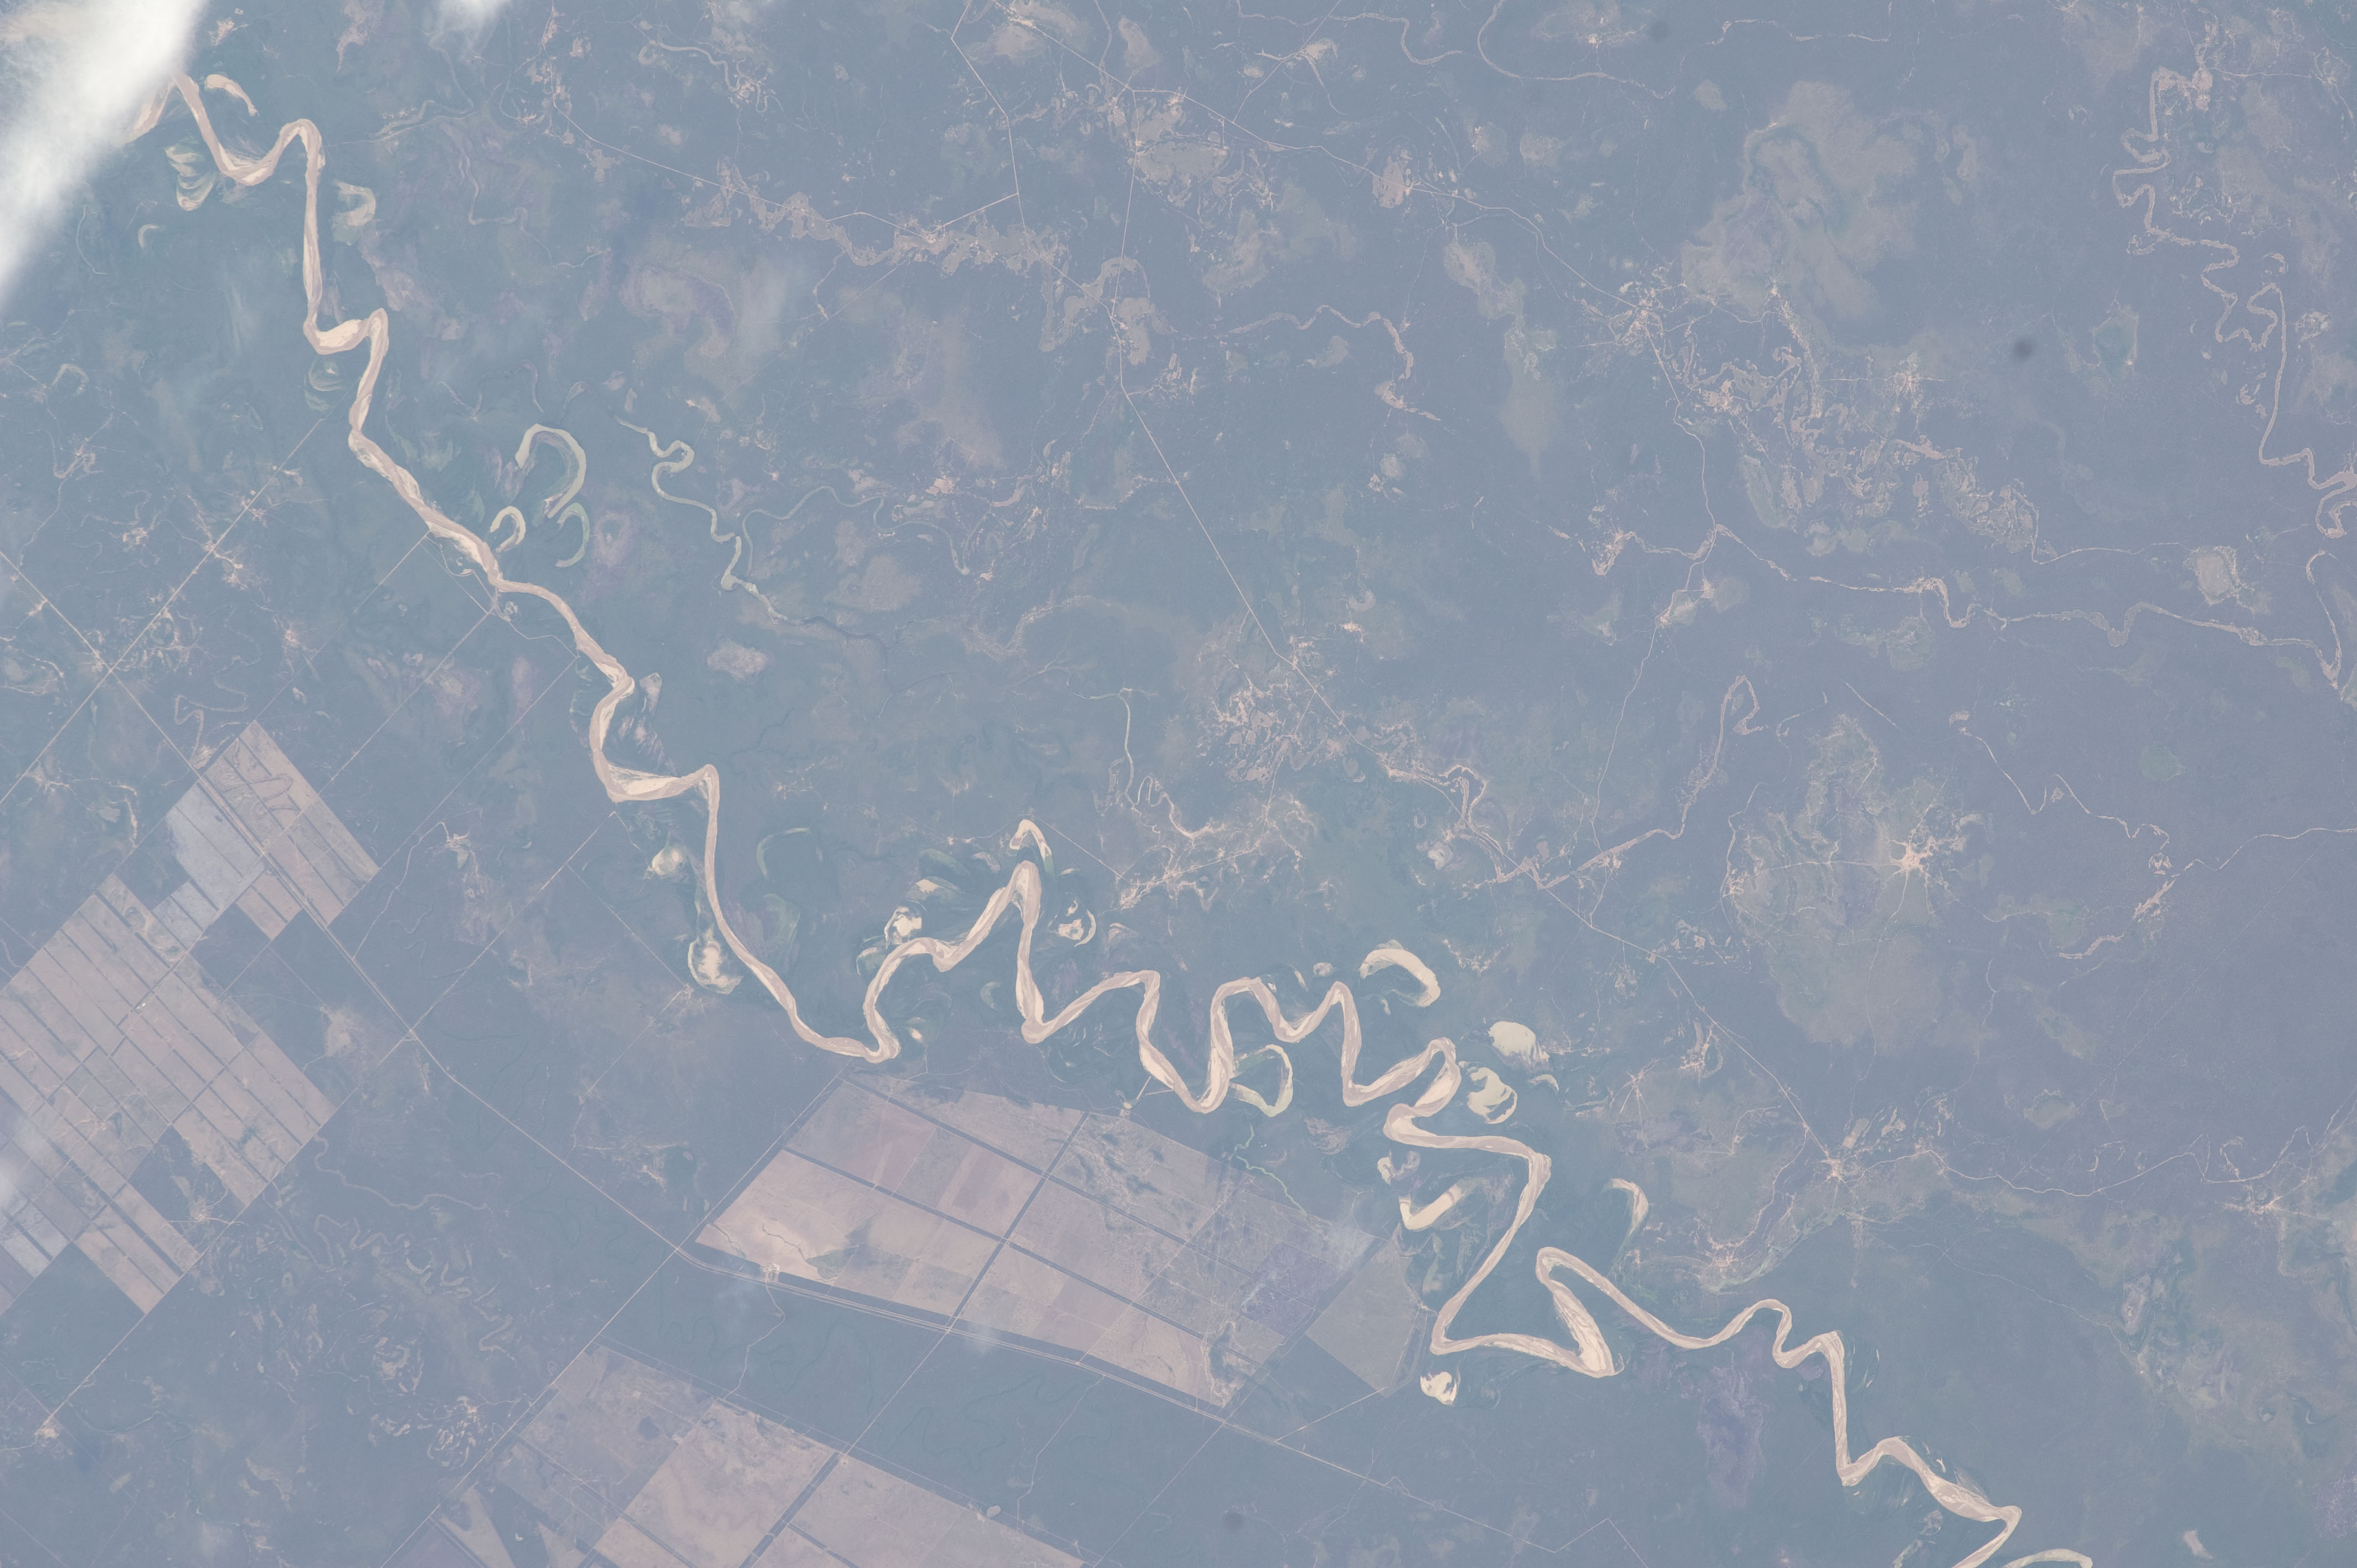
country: ARGENTINA
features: BERMEJO R., TEUCO R., WETLANDS, AGR.
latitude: -25.2
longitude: -60.6
